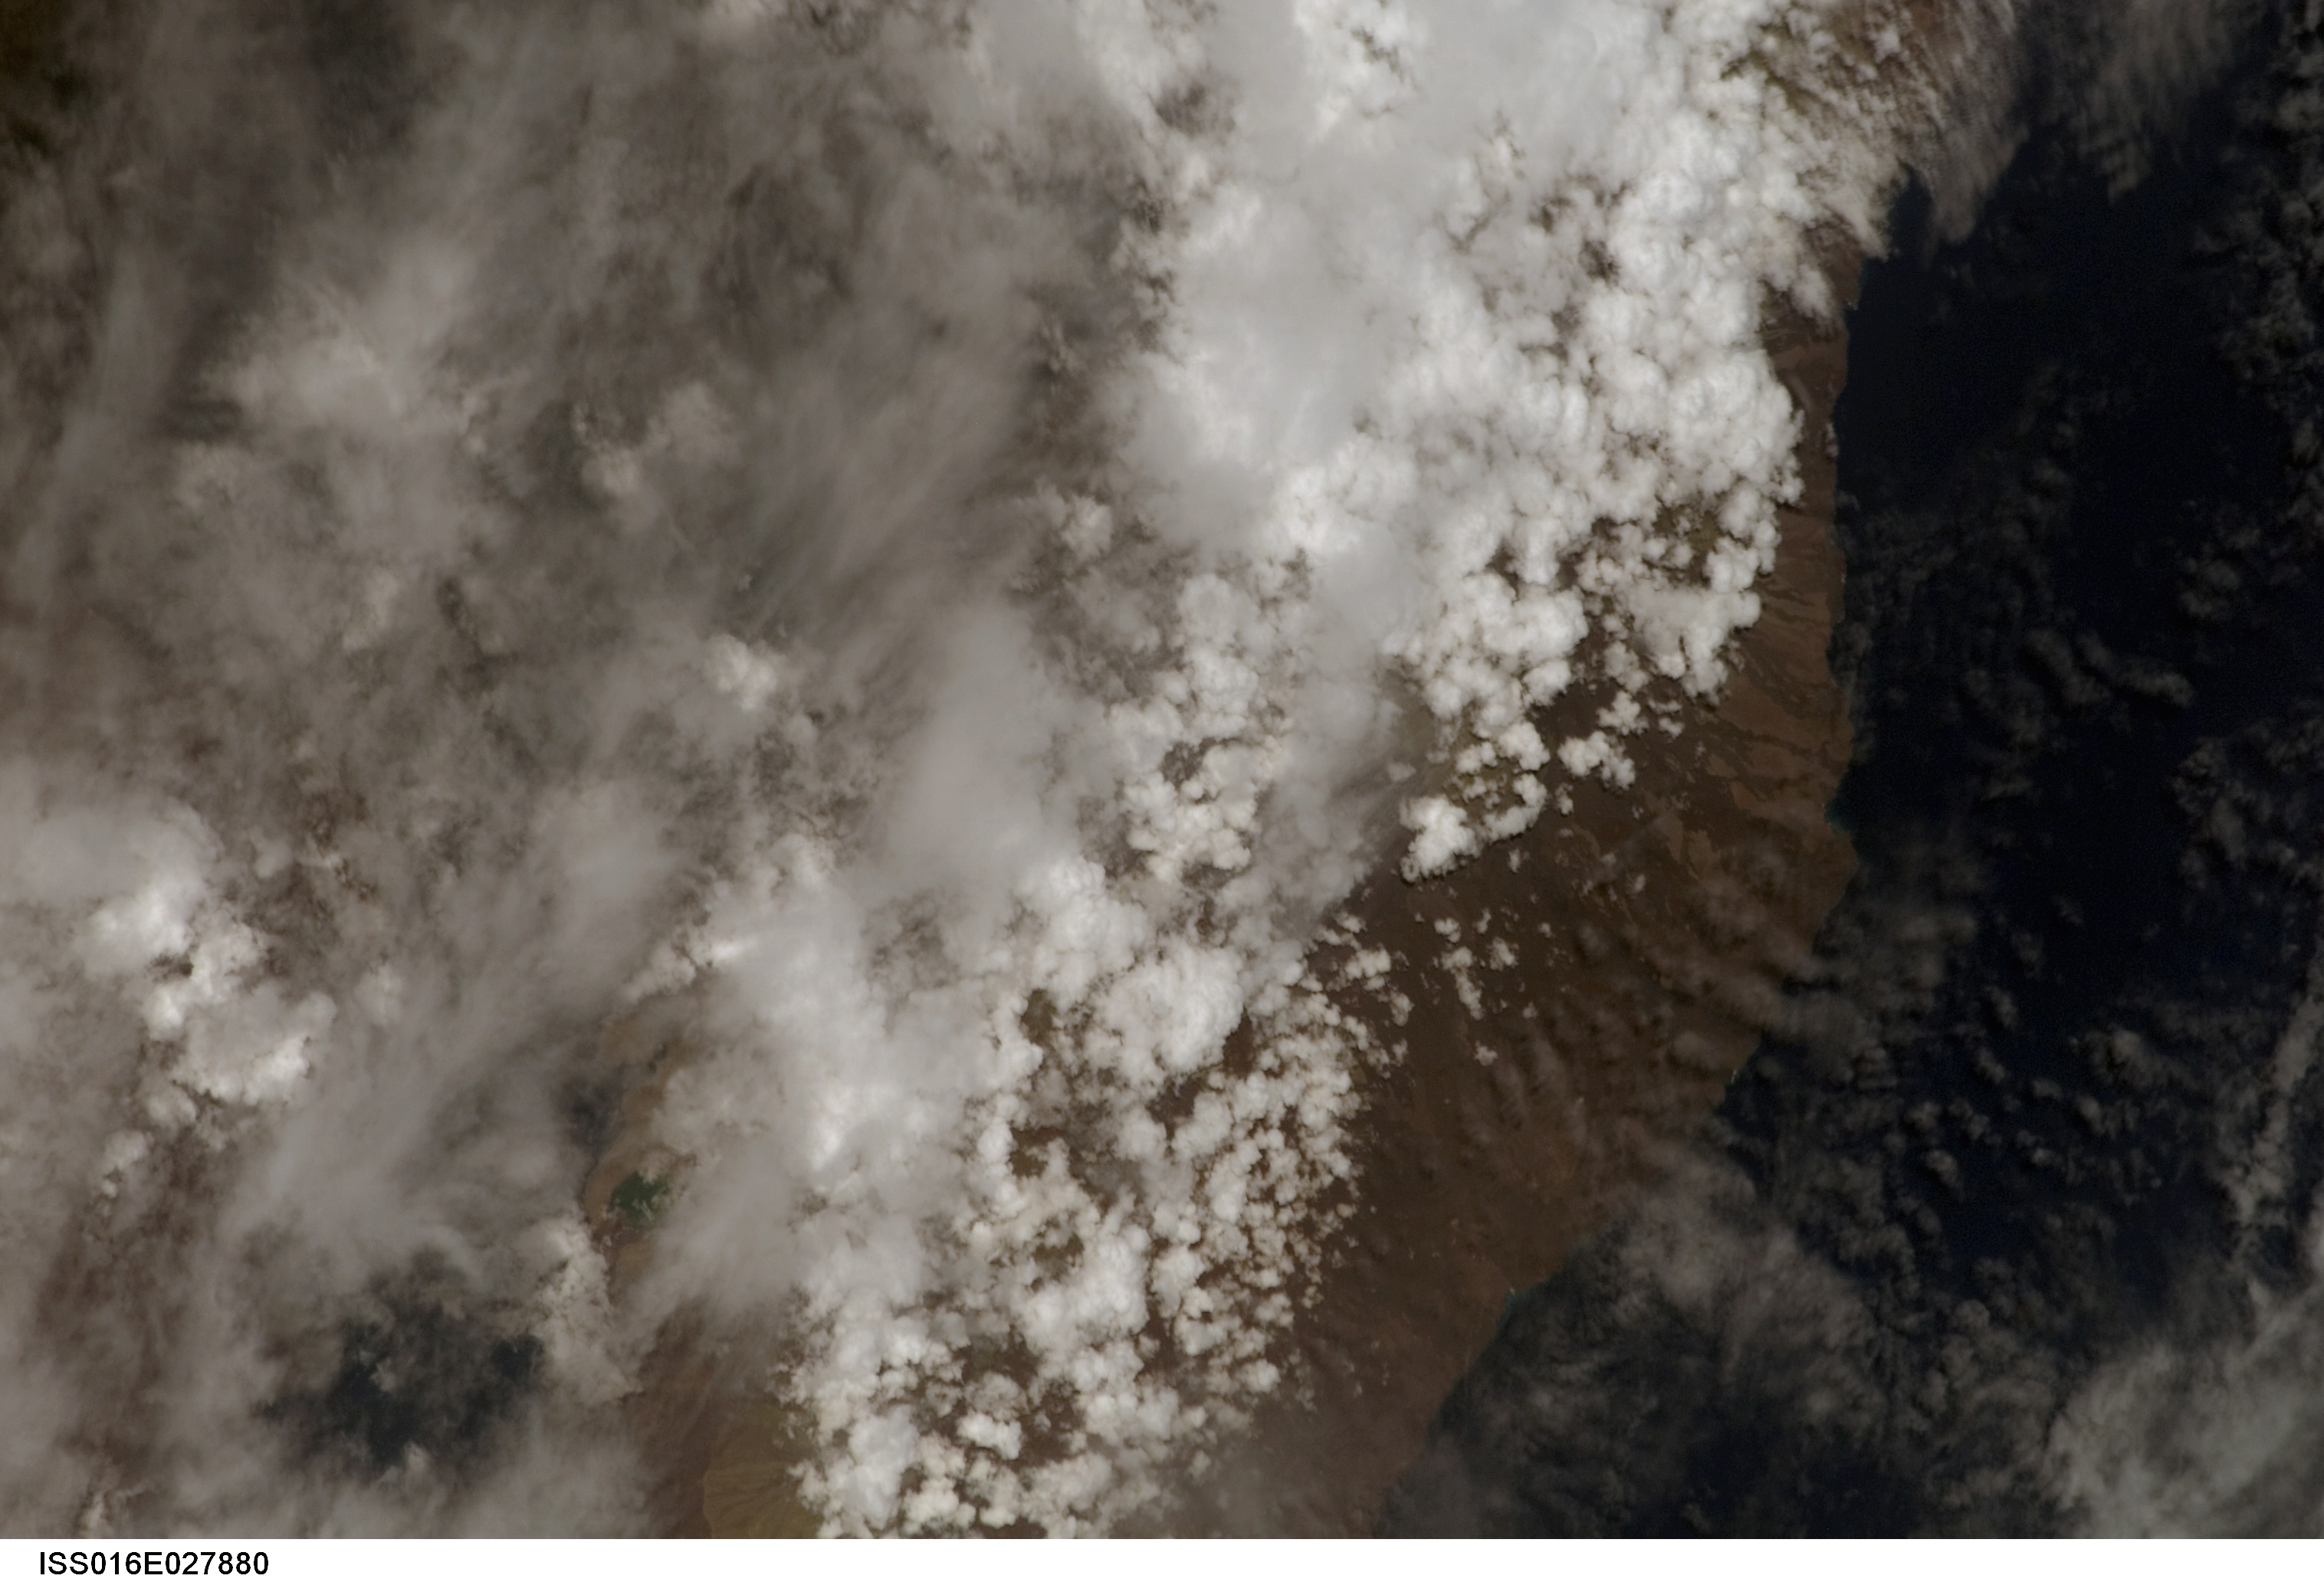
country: GALAPAGOS ISLANDS
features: ISABELA I.
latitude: 0.0
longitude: -91.5
